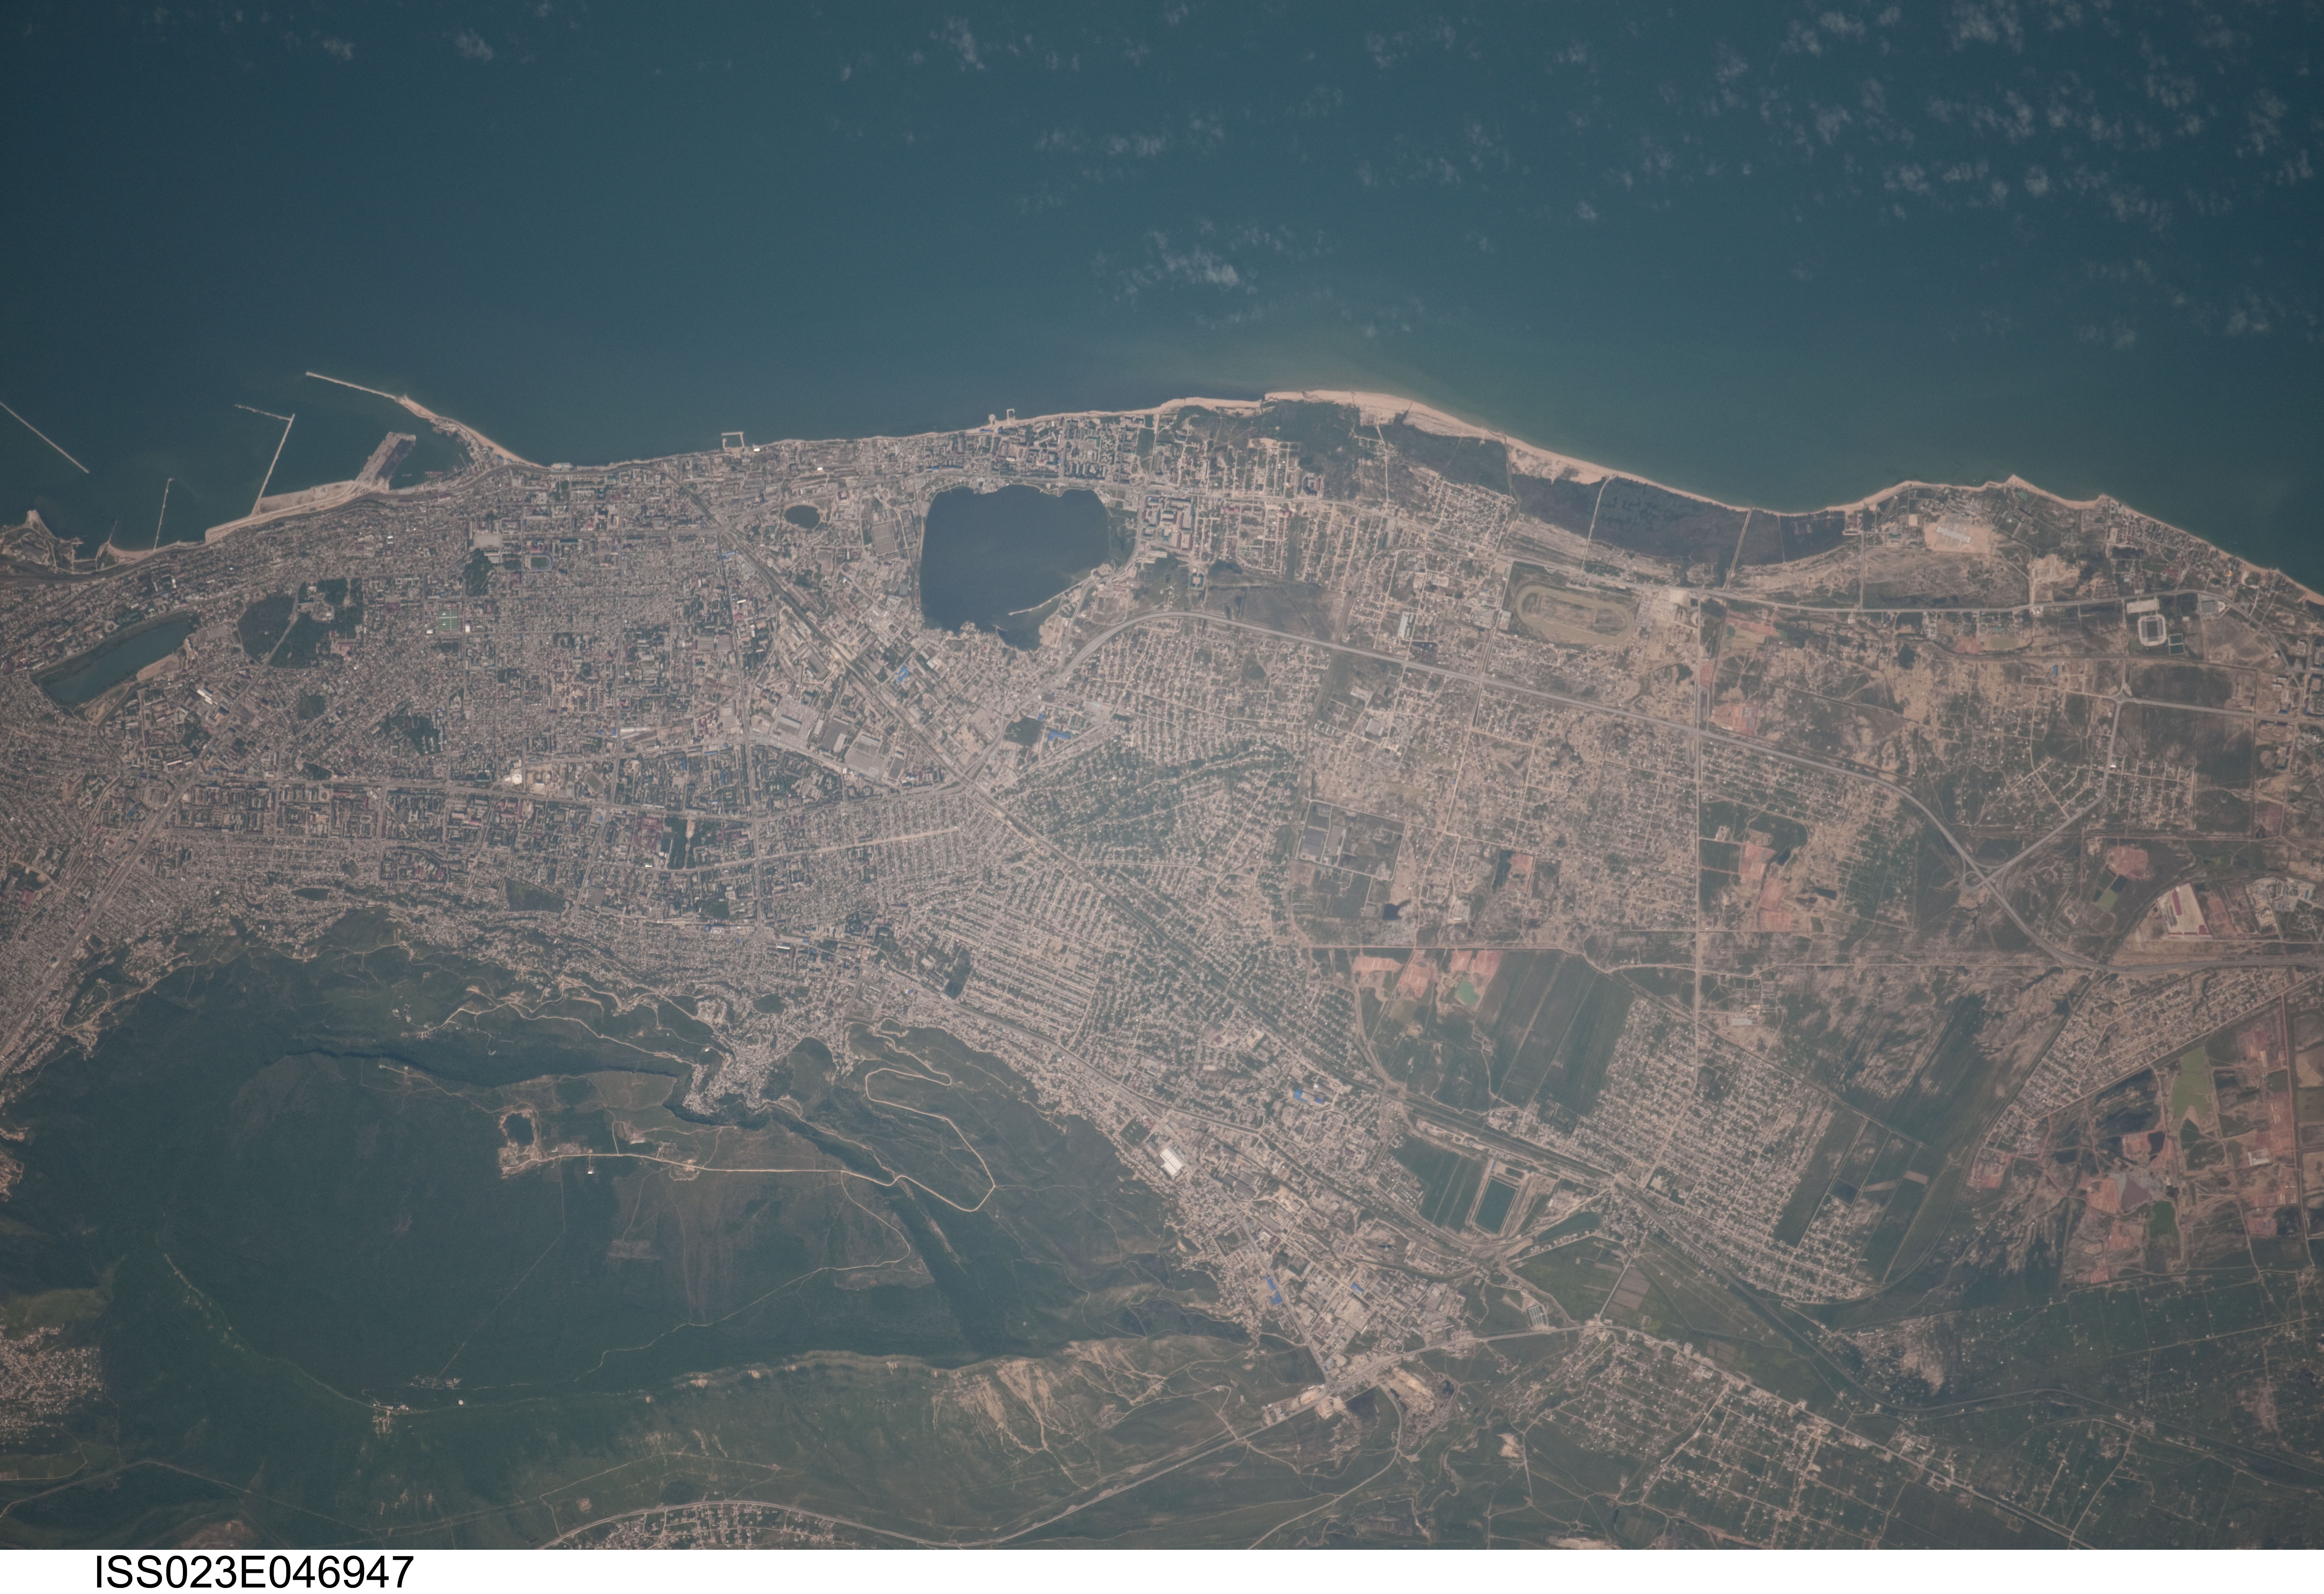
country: RUSSIAN FEDERATION
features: MAKHACHKALA, PORT, COAST
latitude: 42.9
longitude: 47.5
